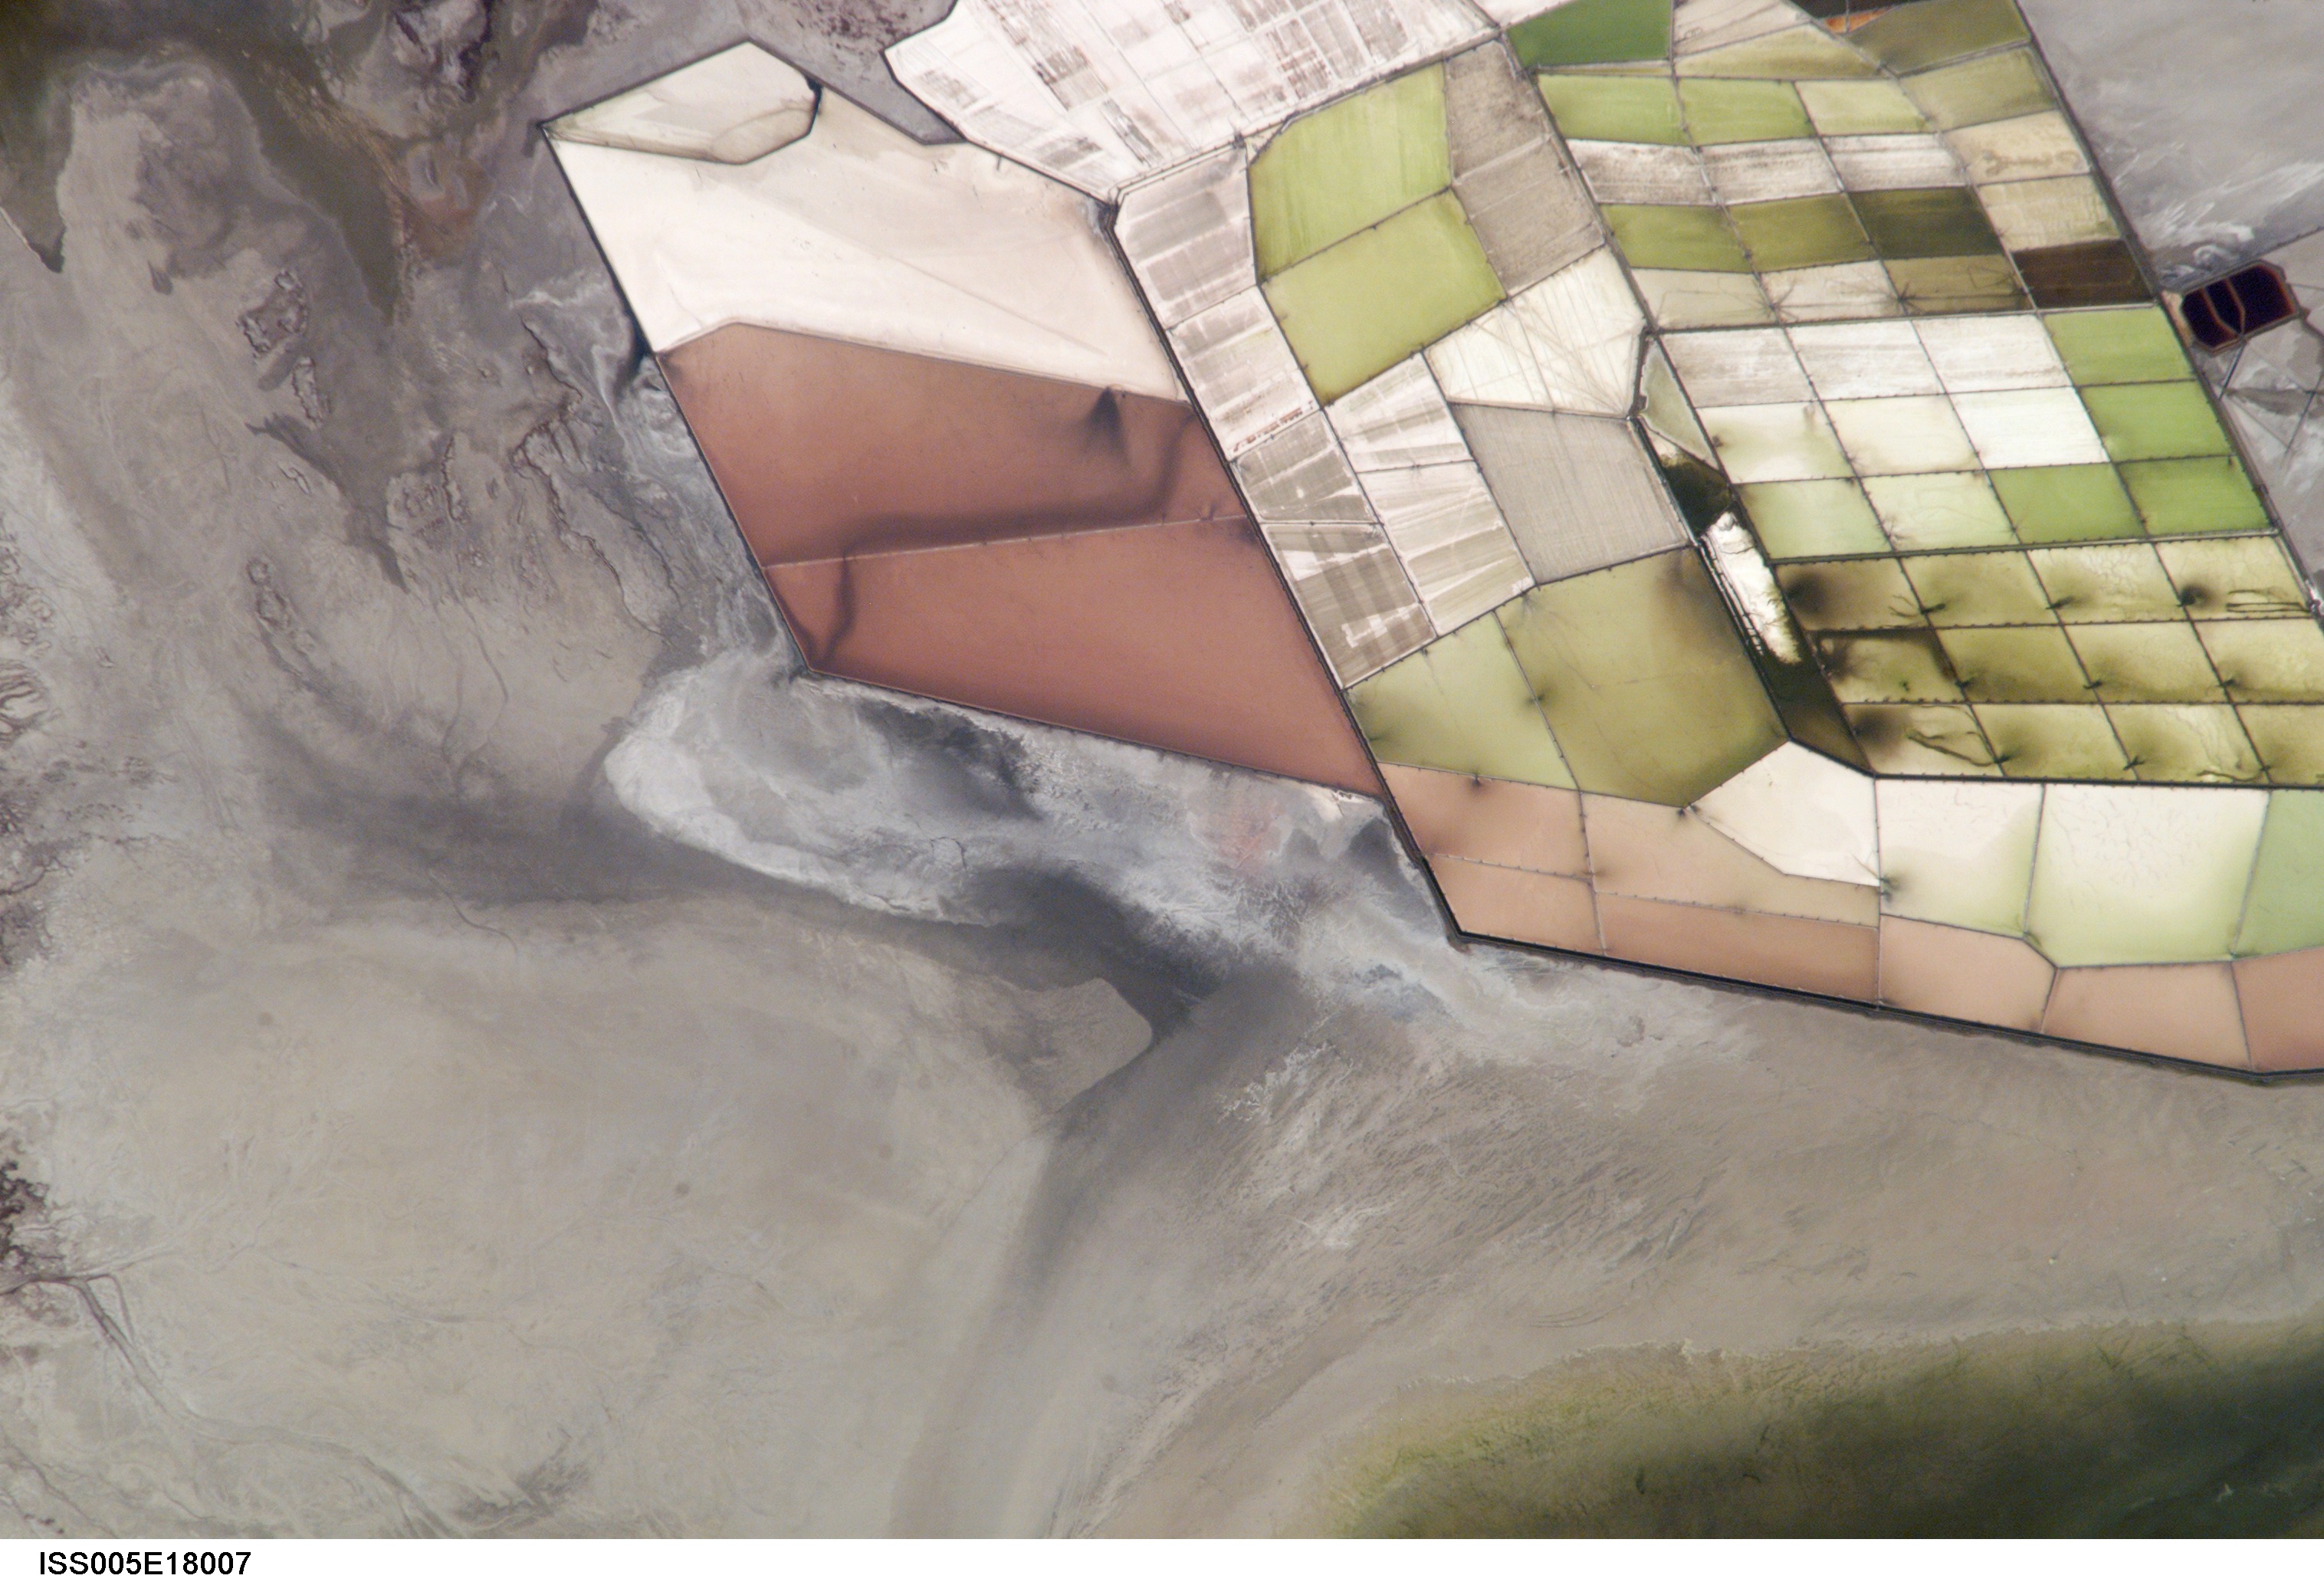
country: USA-UTAH
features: SETTLING PONDS, GREAT SALT LAKE
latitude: 41.0
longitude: -112.0
